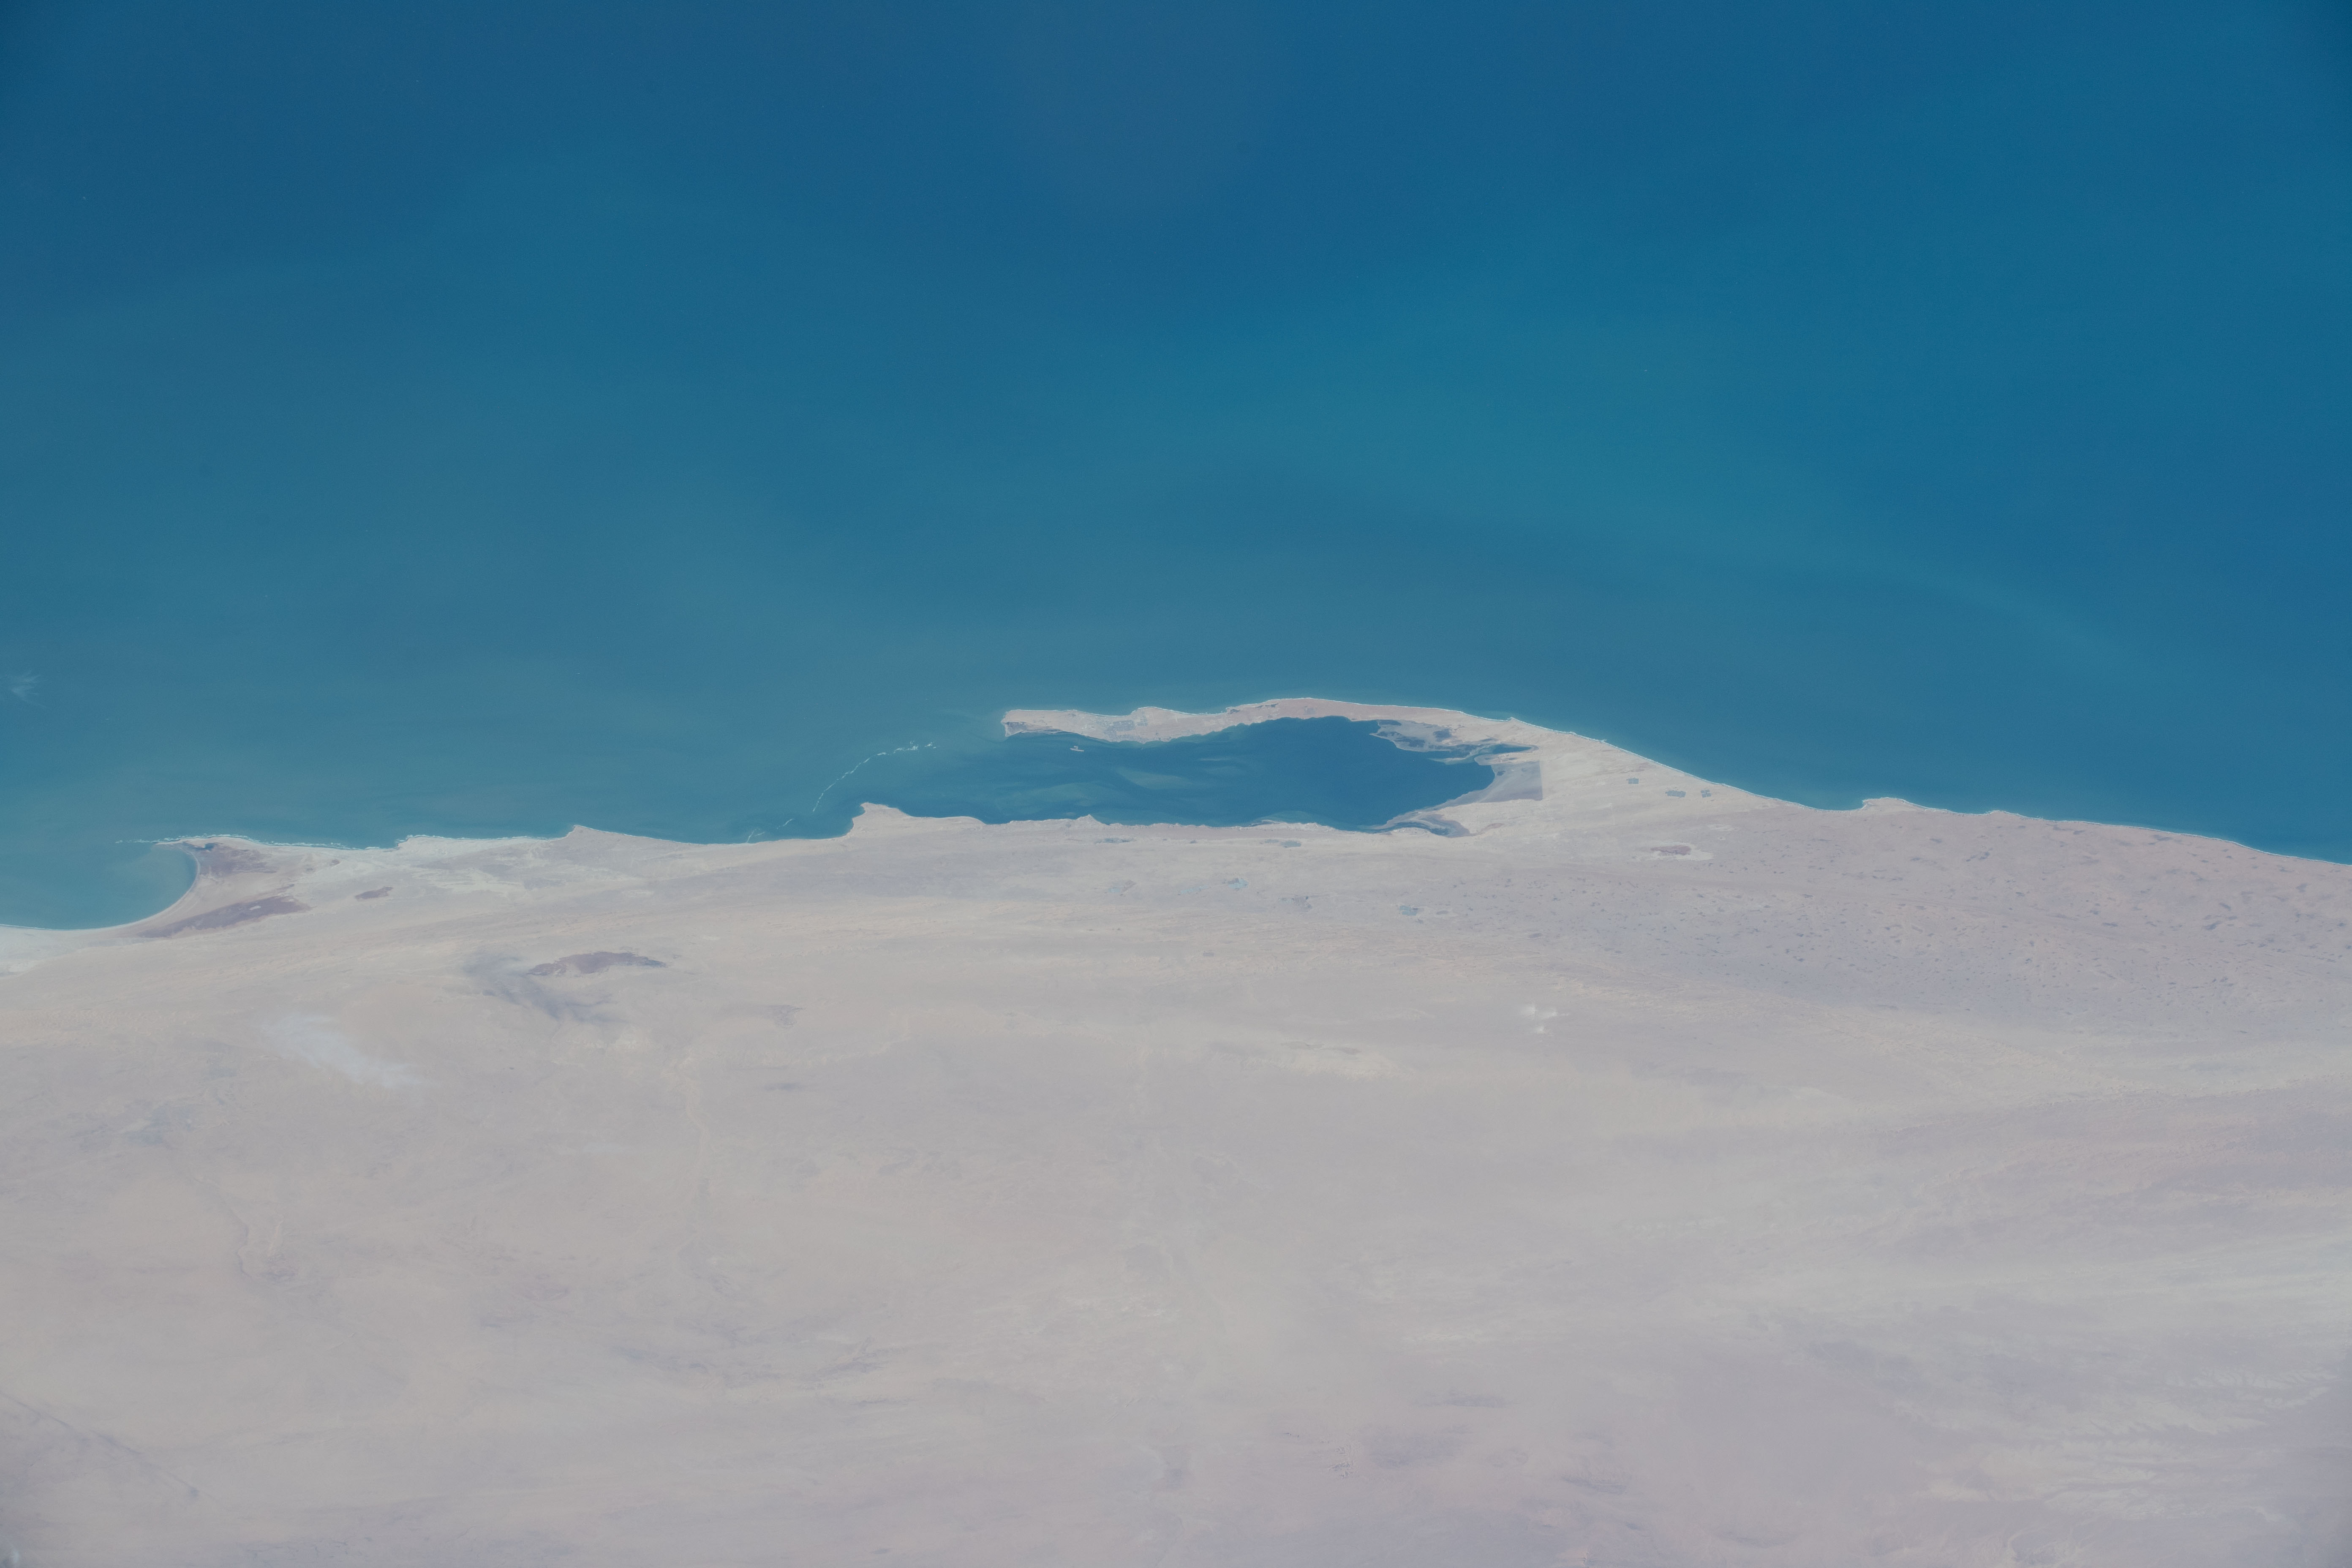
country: WESTERN SAHARA
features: BAHIA DE DAKHLA, SAHARA DESERT
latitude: 23.7
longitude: -15.9
